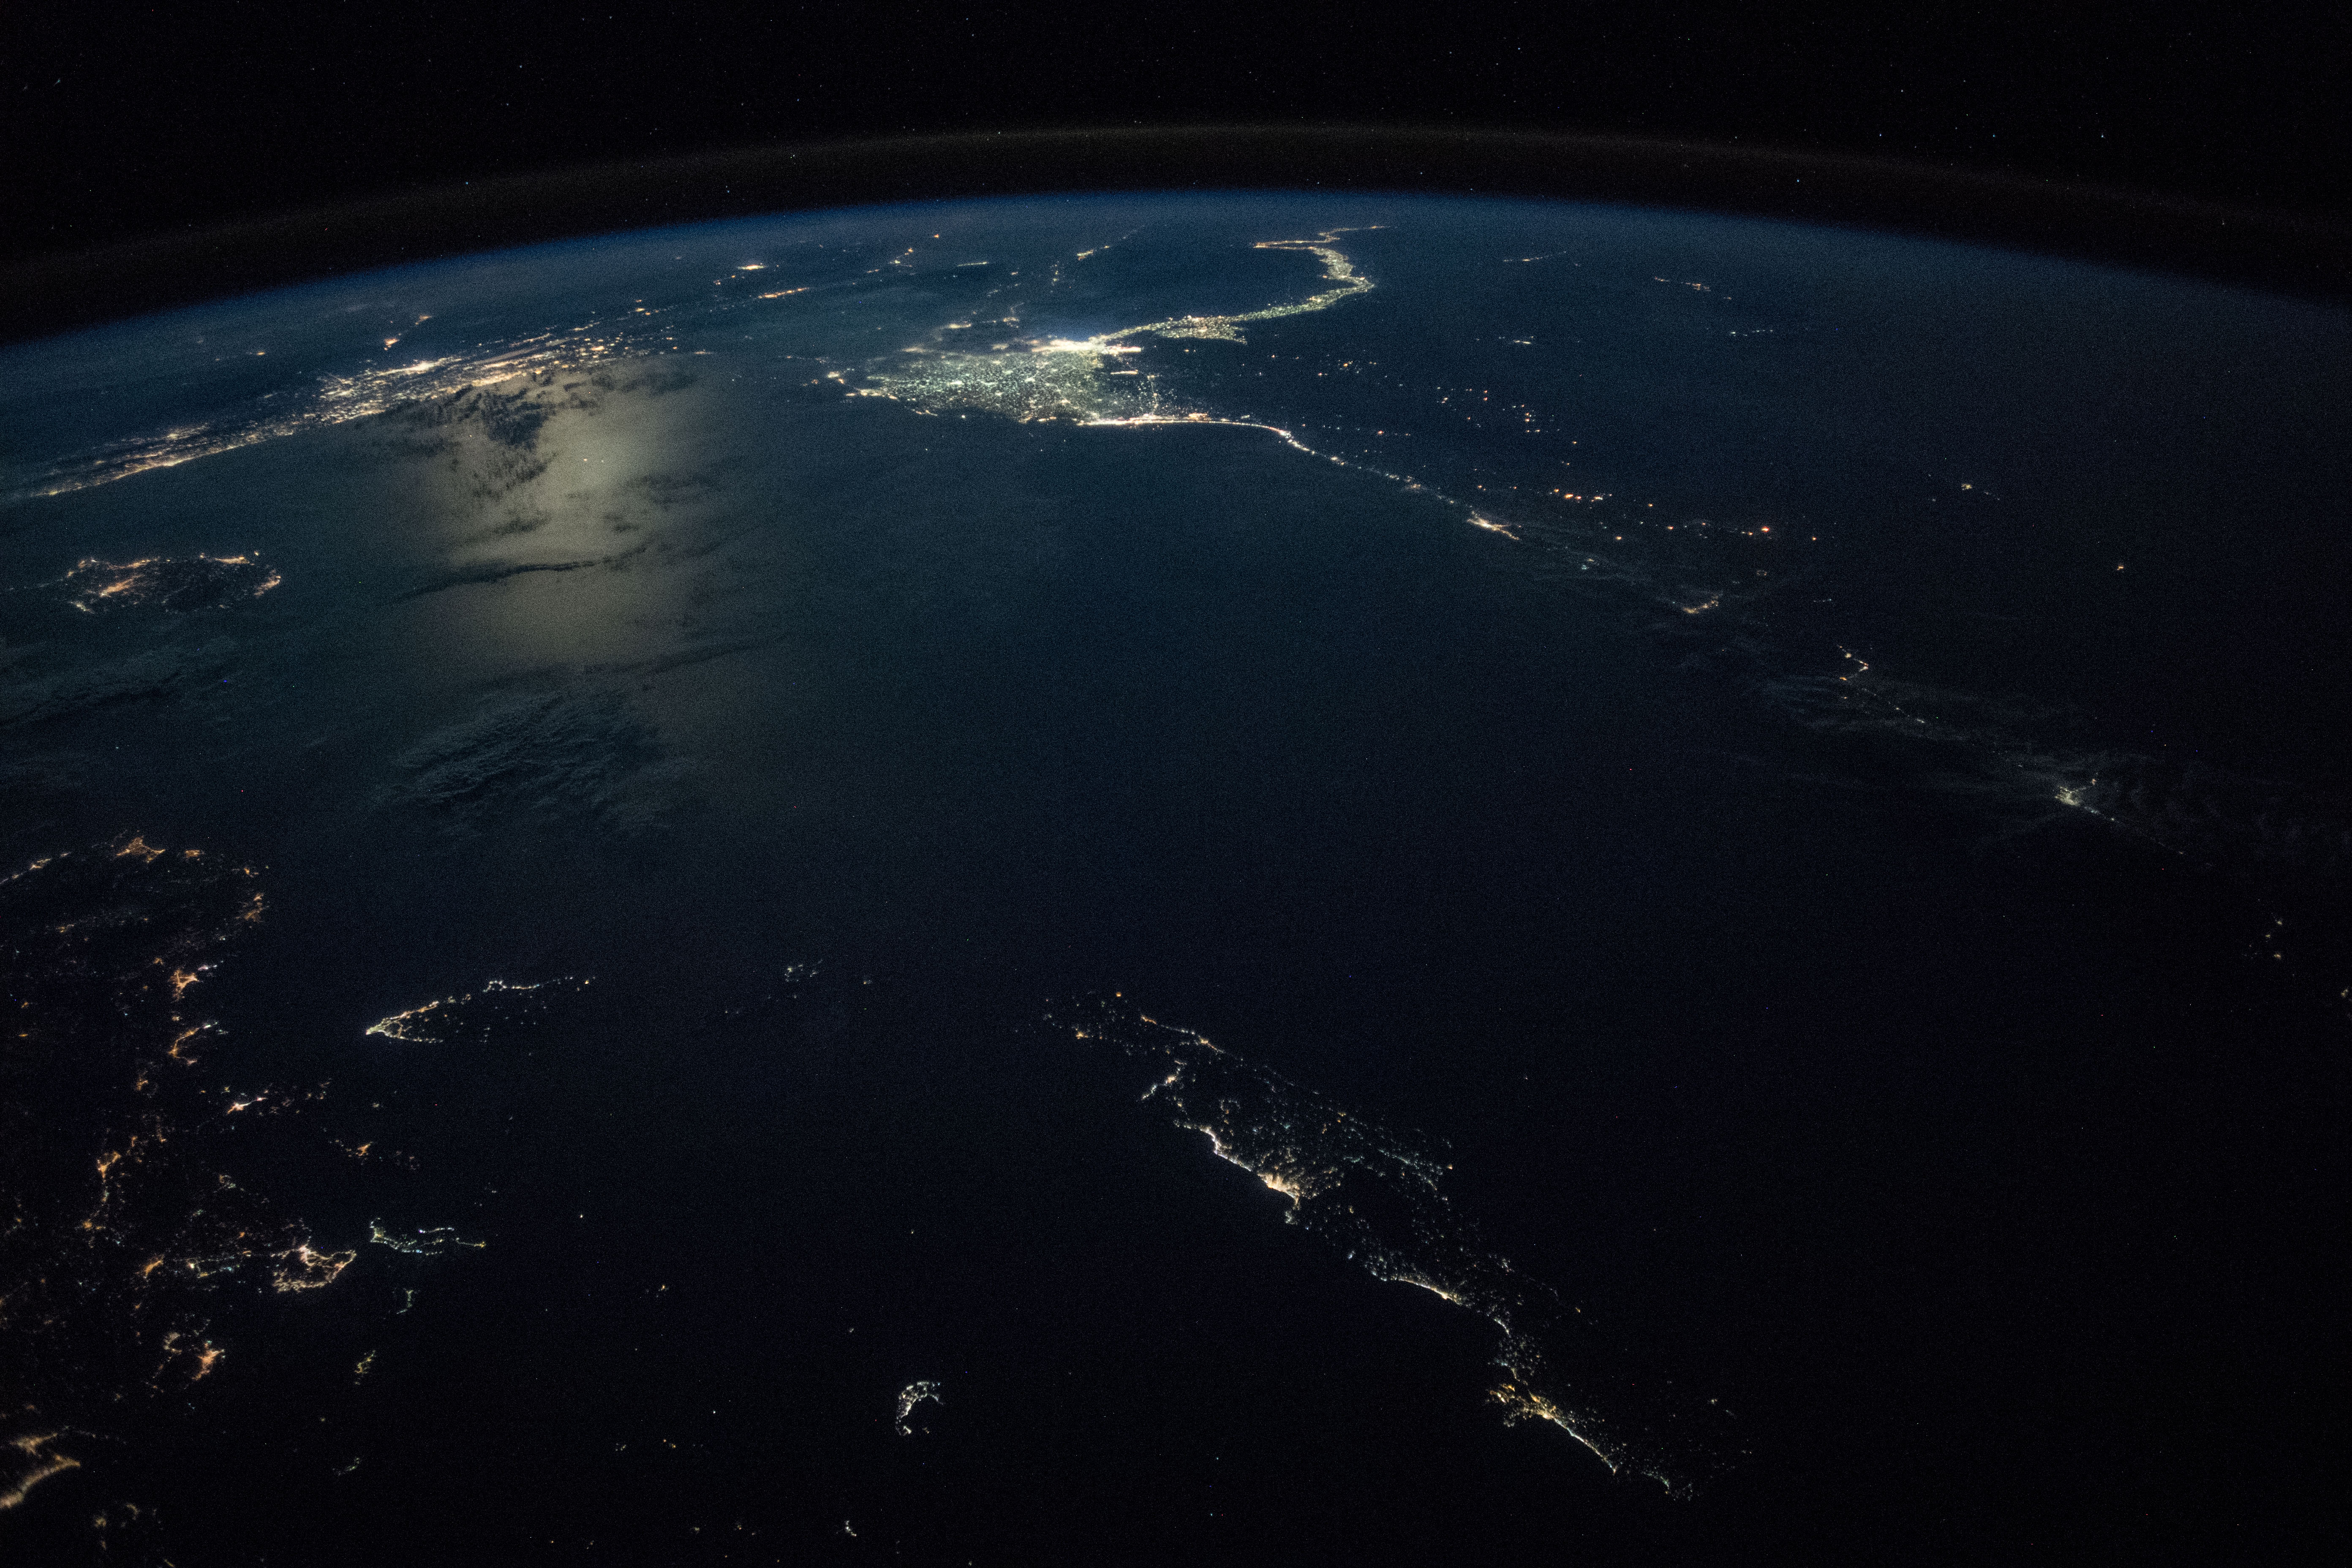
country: MEDITERRANEAN SEA
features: CRETE ISLAND, KOS ISLAND, RHODES ISLAND, NILE RIVER, CAIRO CITY, WESTERN DESERT, RHODES BASIN, STRABO TRENCH, PLINY TRENCH, KARPATHOS ISLAND, NIGHT, EARTH LIMB
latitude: 34.3
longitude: 26.9
